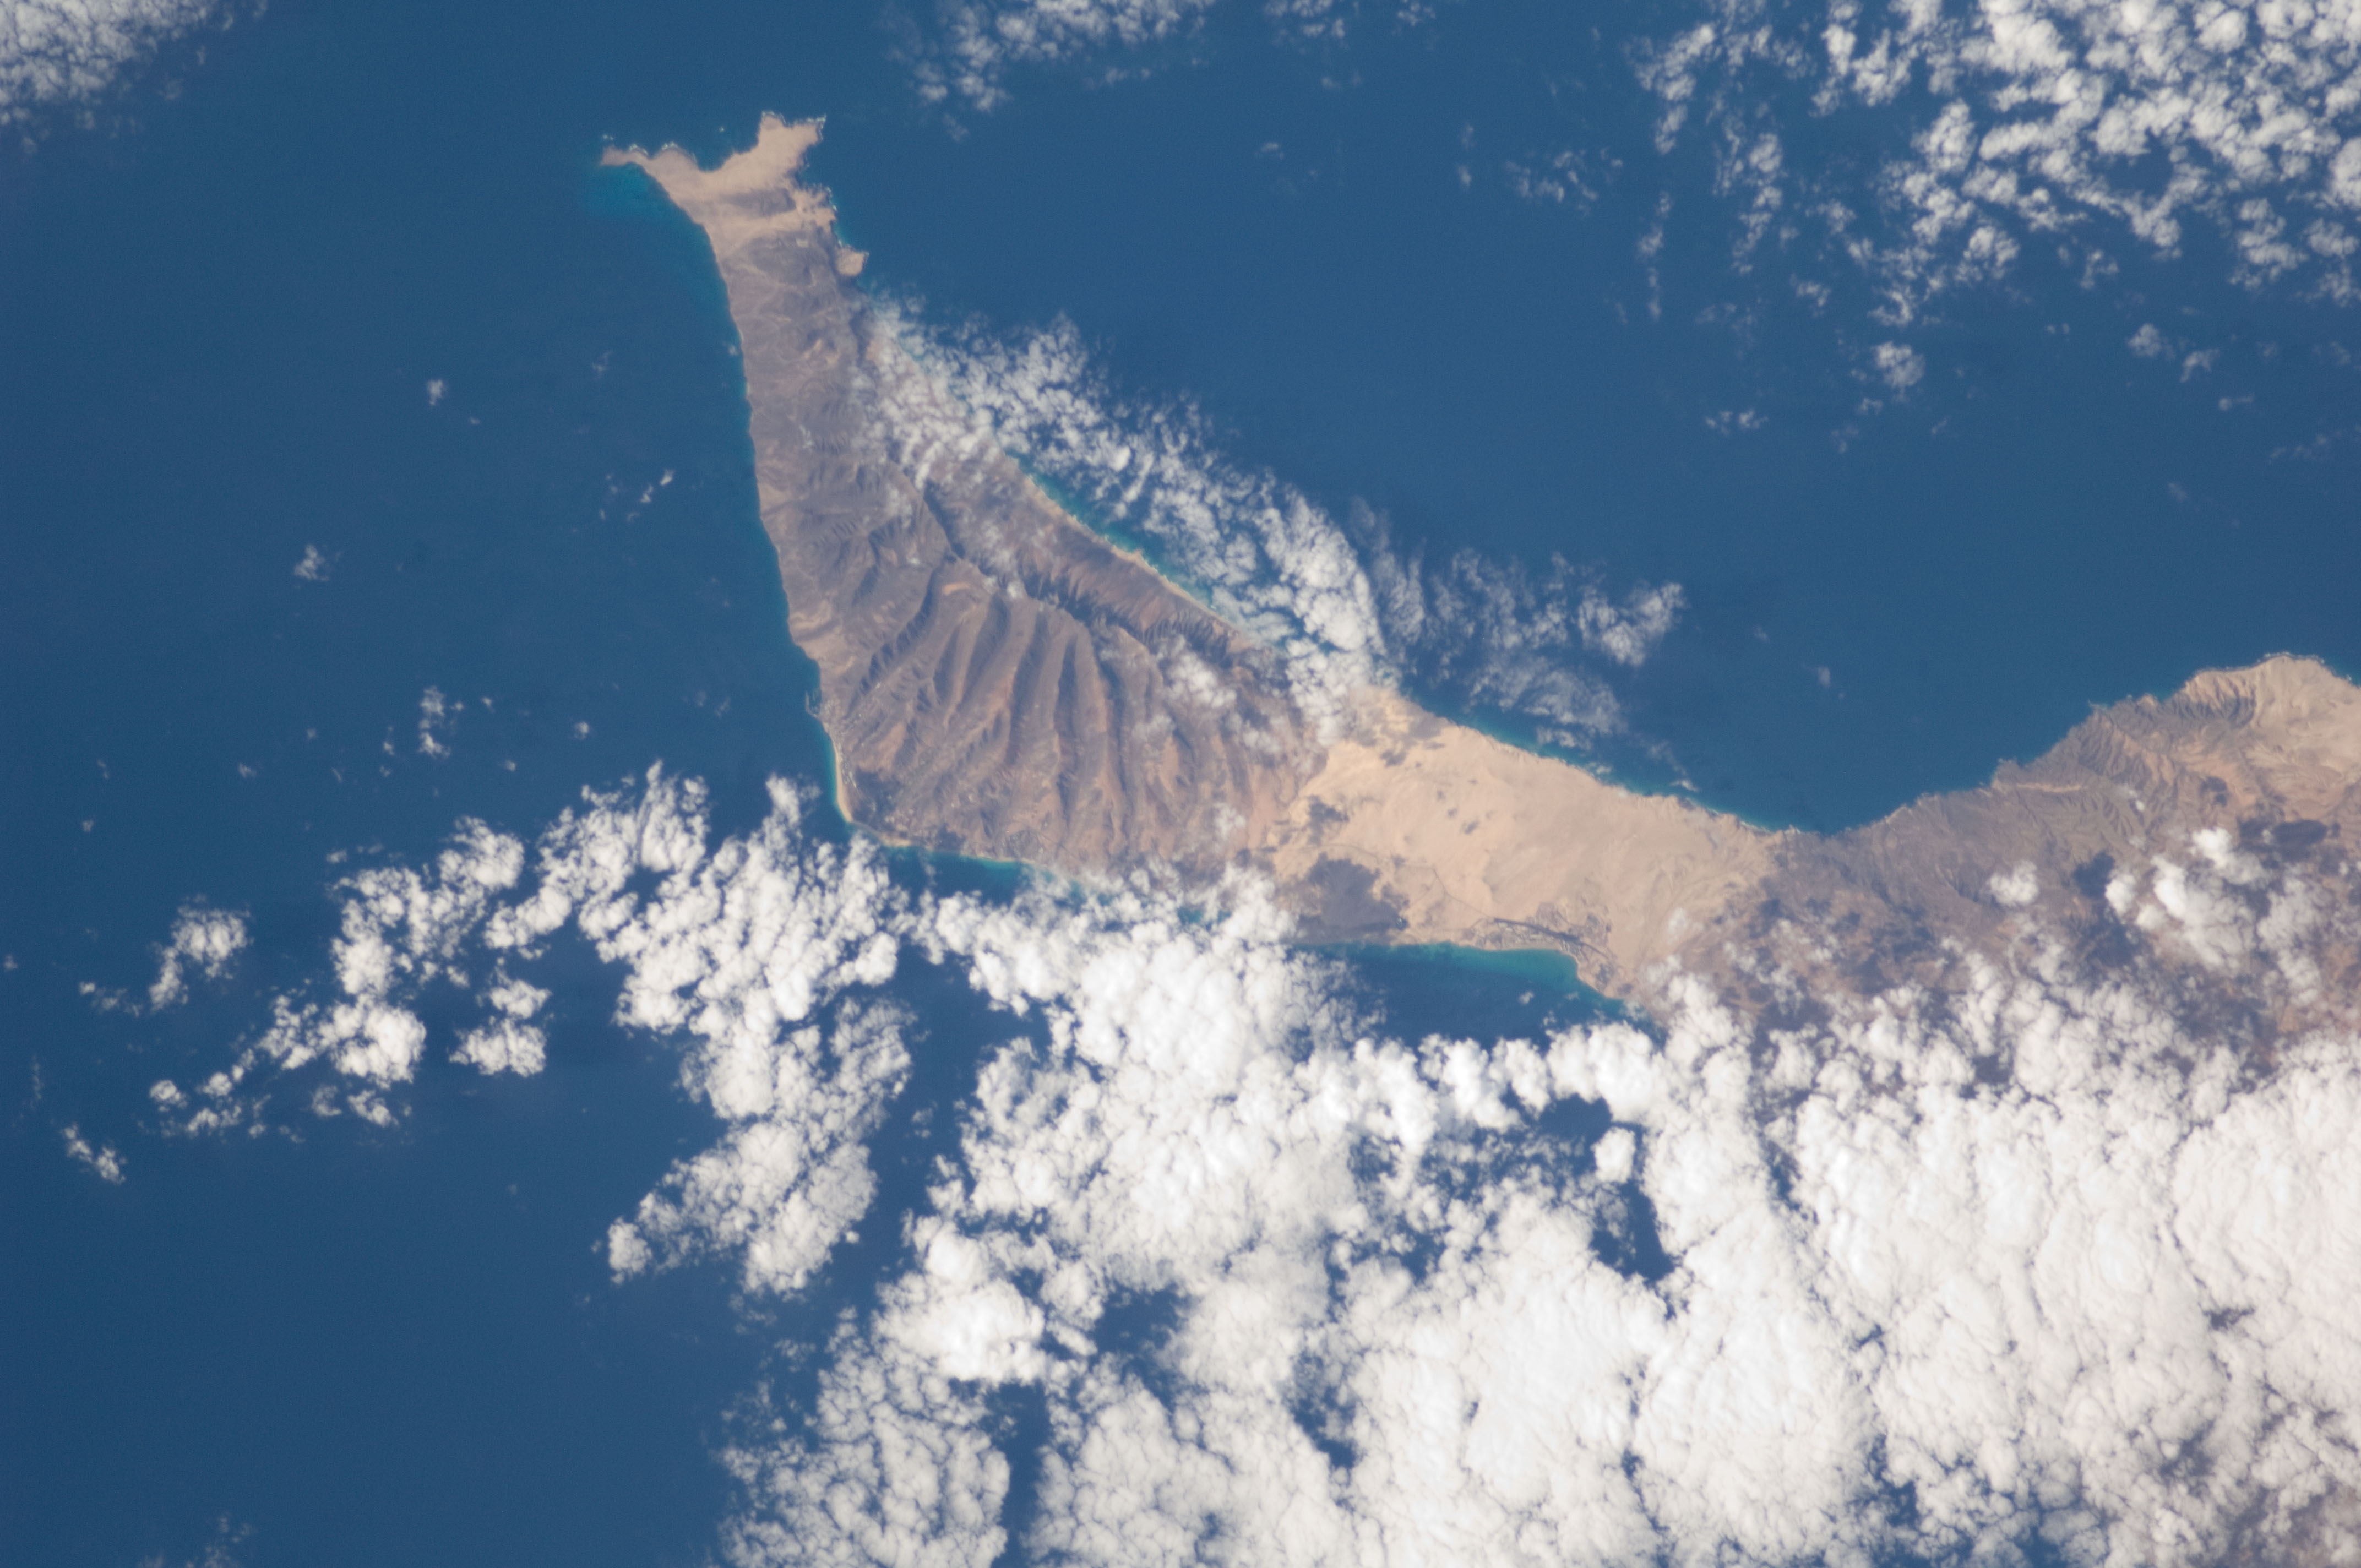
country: CANARY ISLANDS
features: FUERTEVENTURA ISLAND
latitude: 28.1
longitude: -14.3
